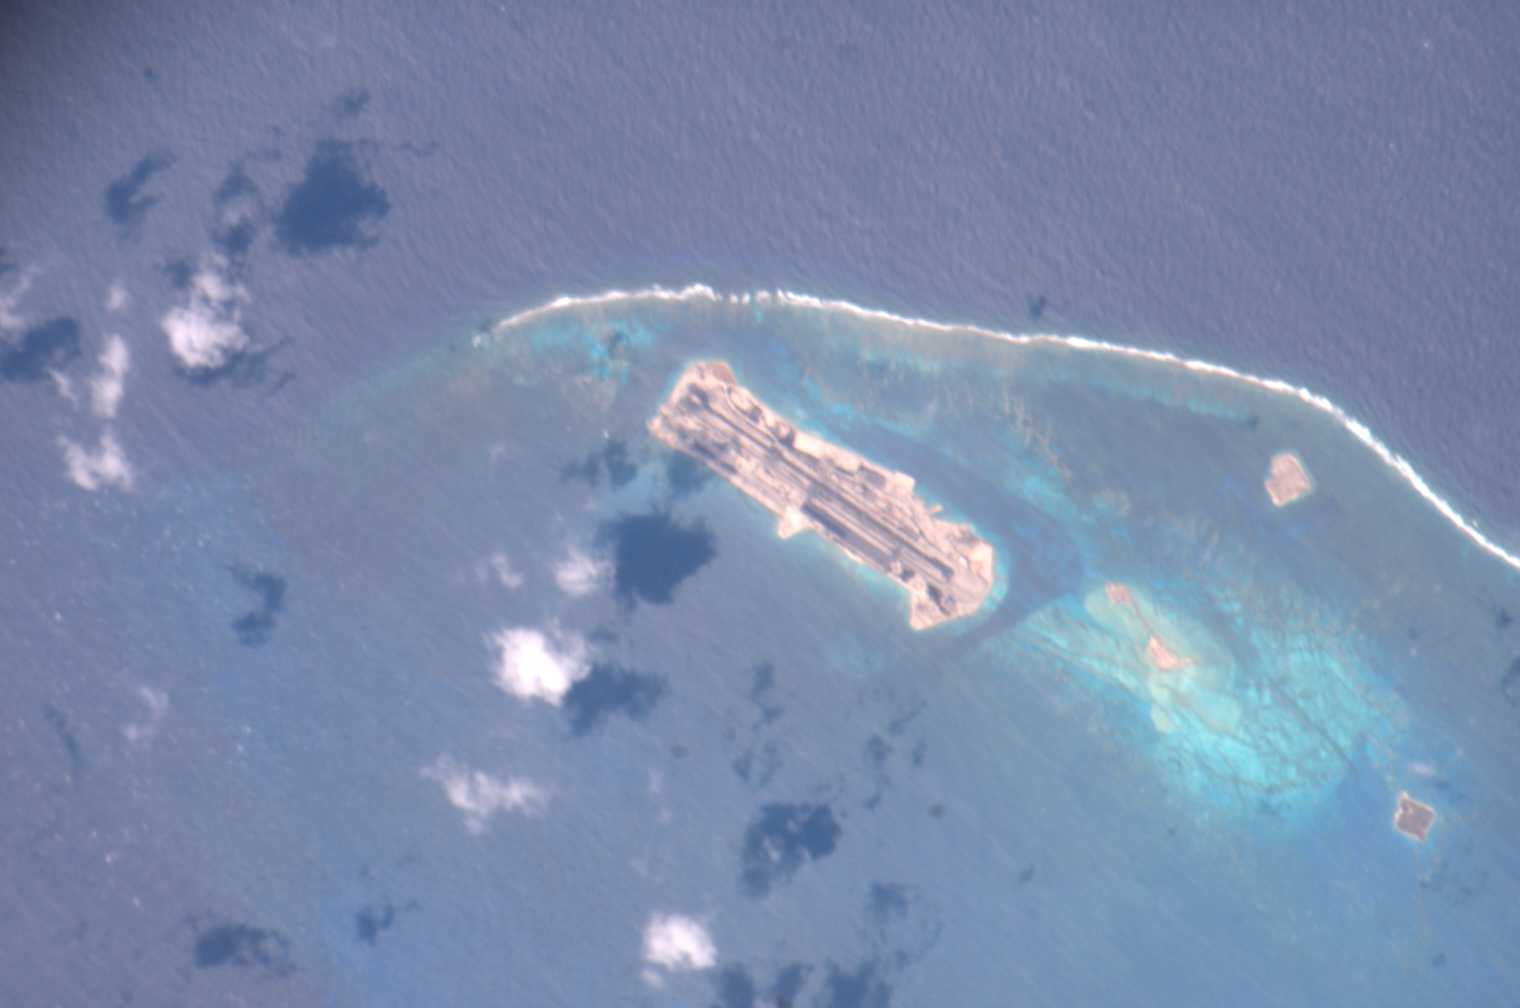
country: JOHNSTON ATOLL
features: JOHNSTON I., AIRFIELD, REEFS
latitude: 16.7
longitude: -169.5
